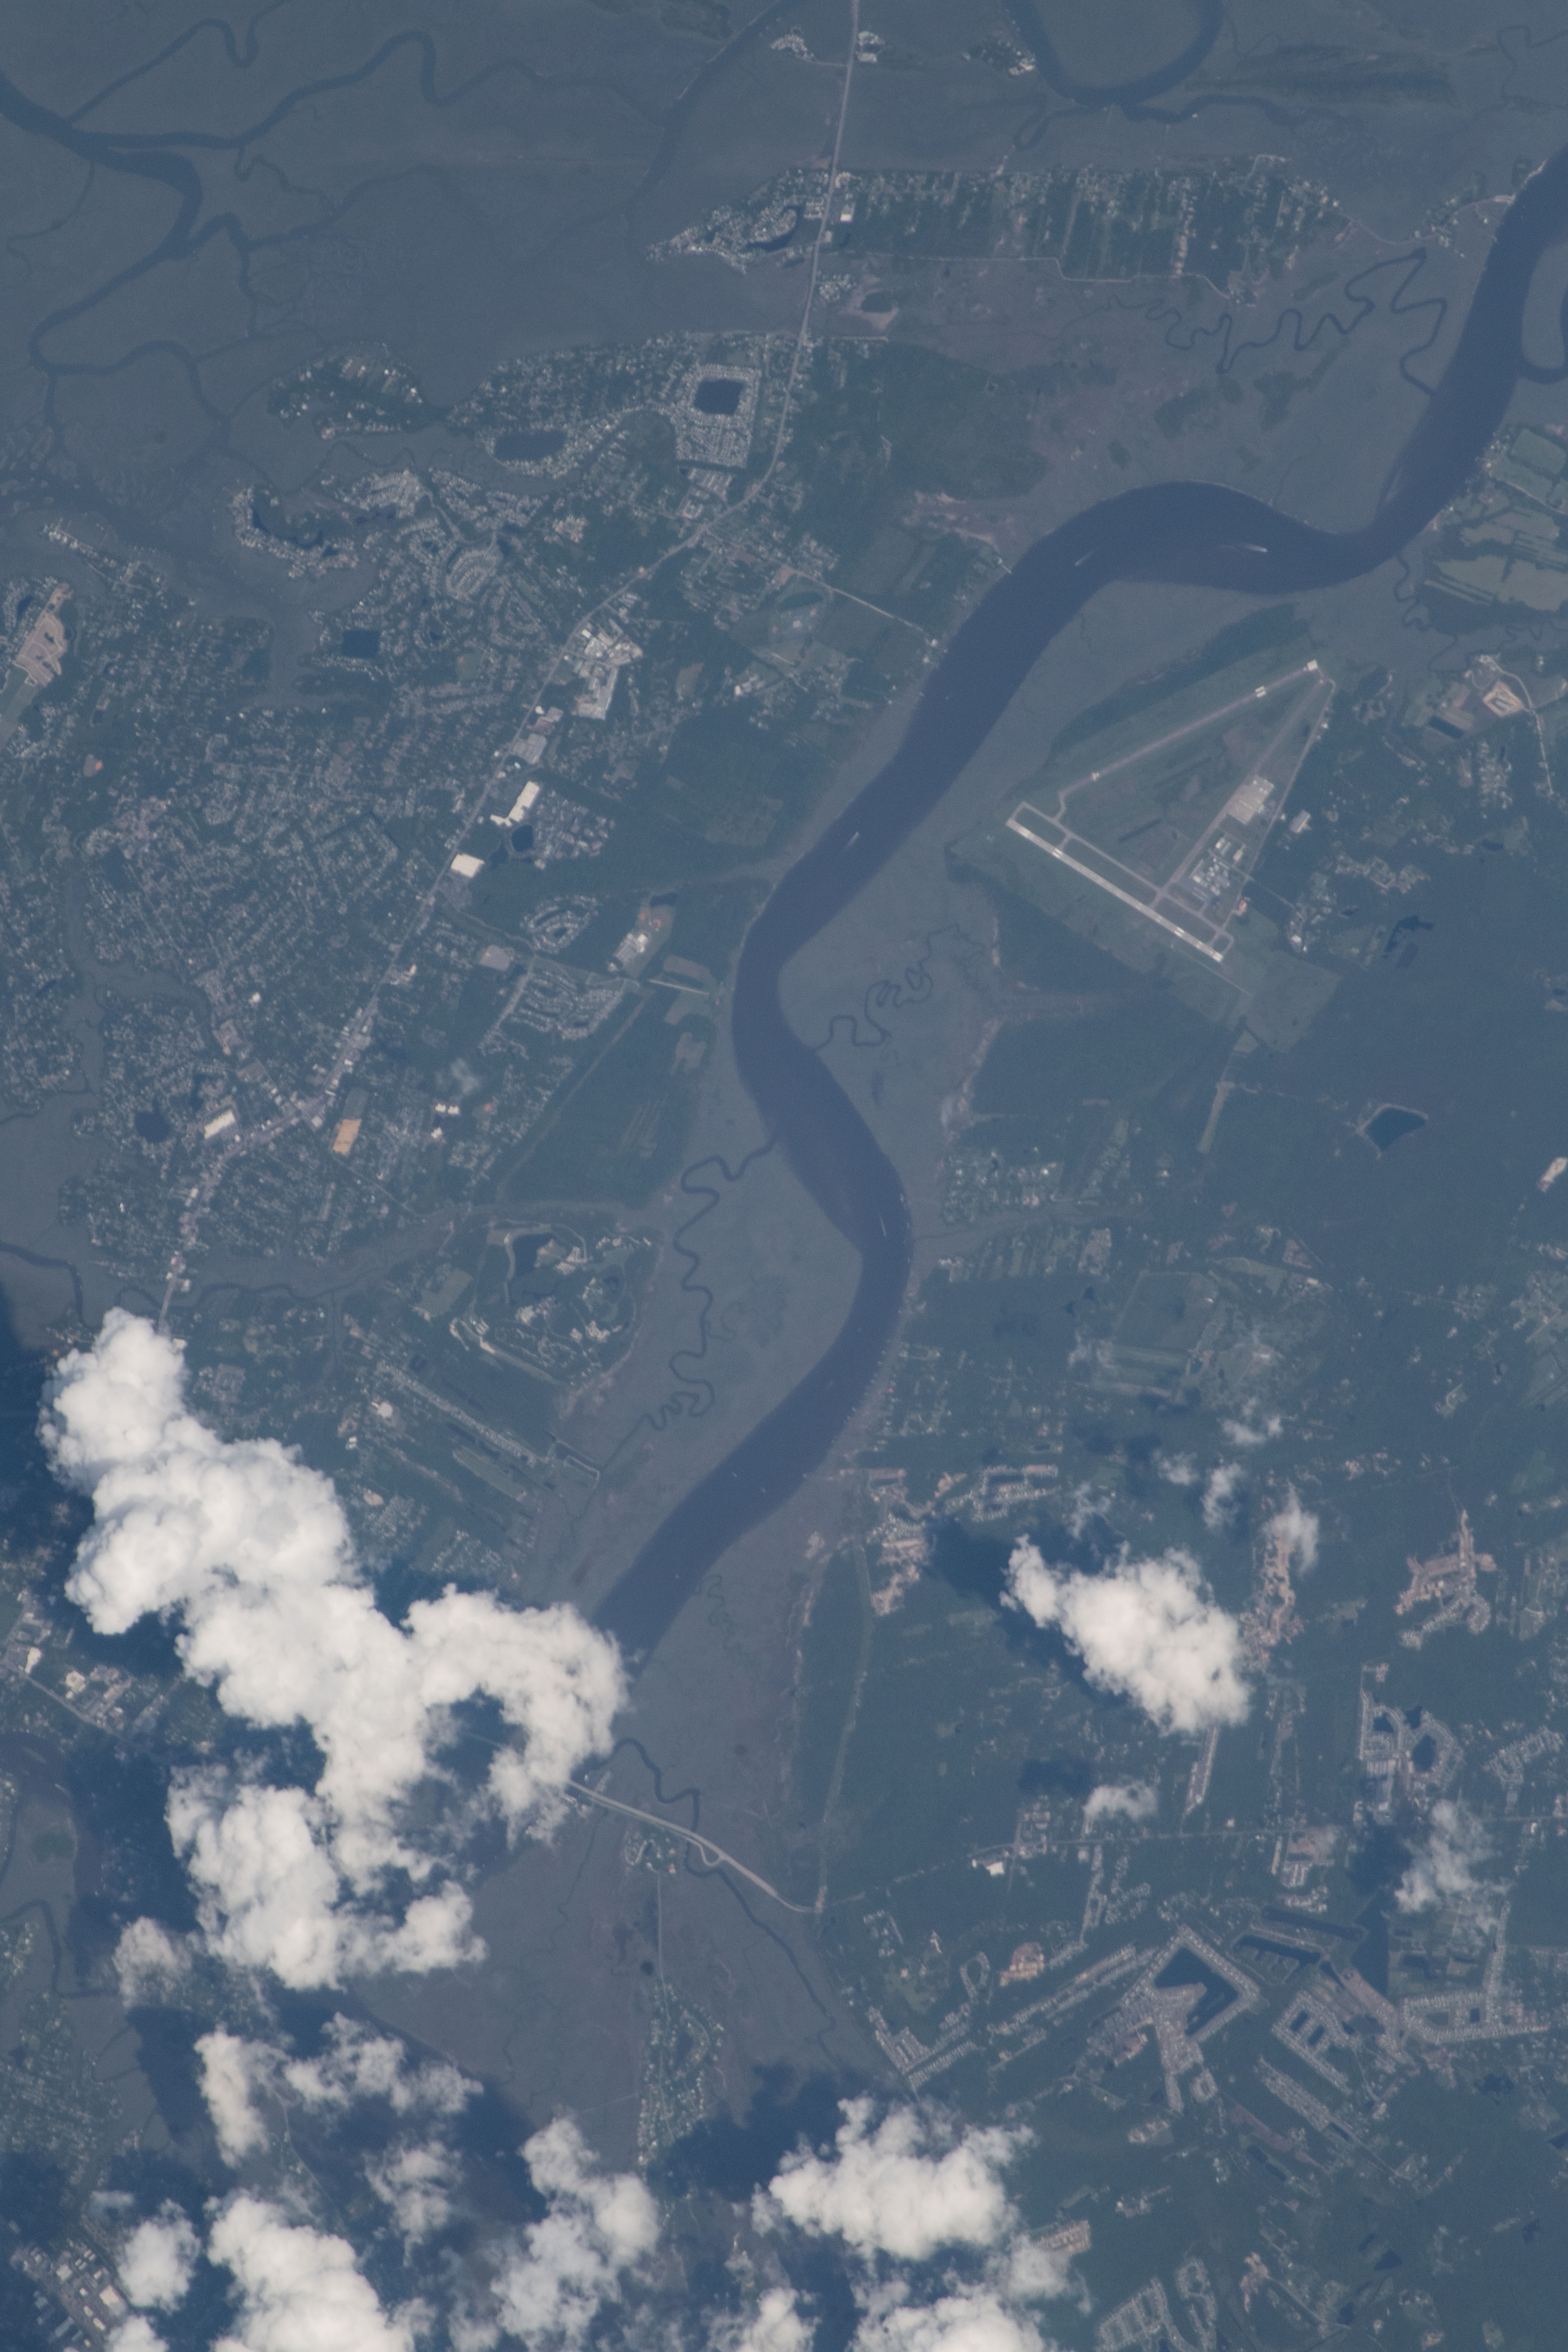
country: USA-SOUTH CAROLINA
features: JHONS ISLAND, FOLLY BEACH, JAMES ISLAND, RTONO RIVER, CHARLESTON EXECUTIVE AIRPORT
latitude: 32.7
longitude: -80.0
